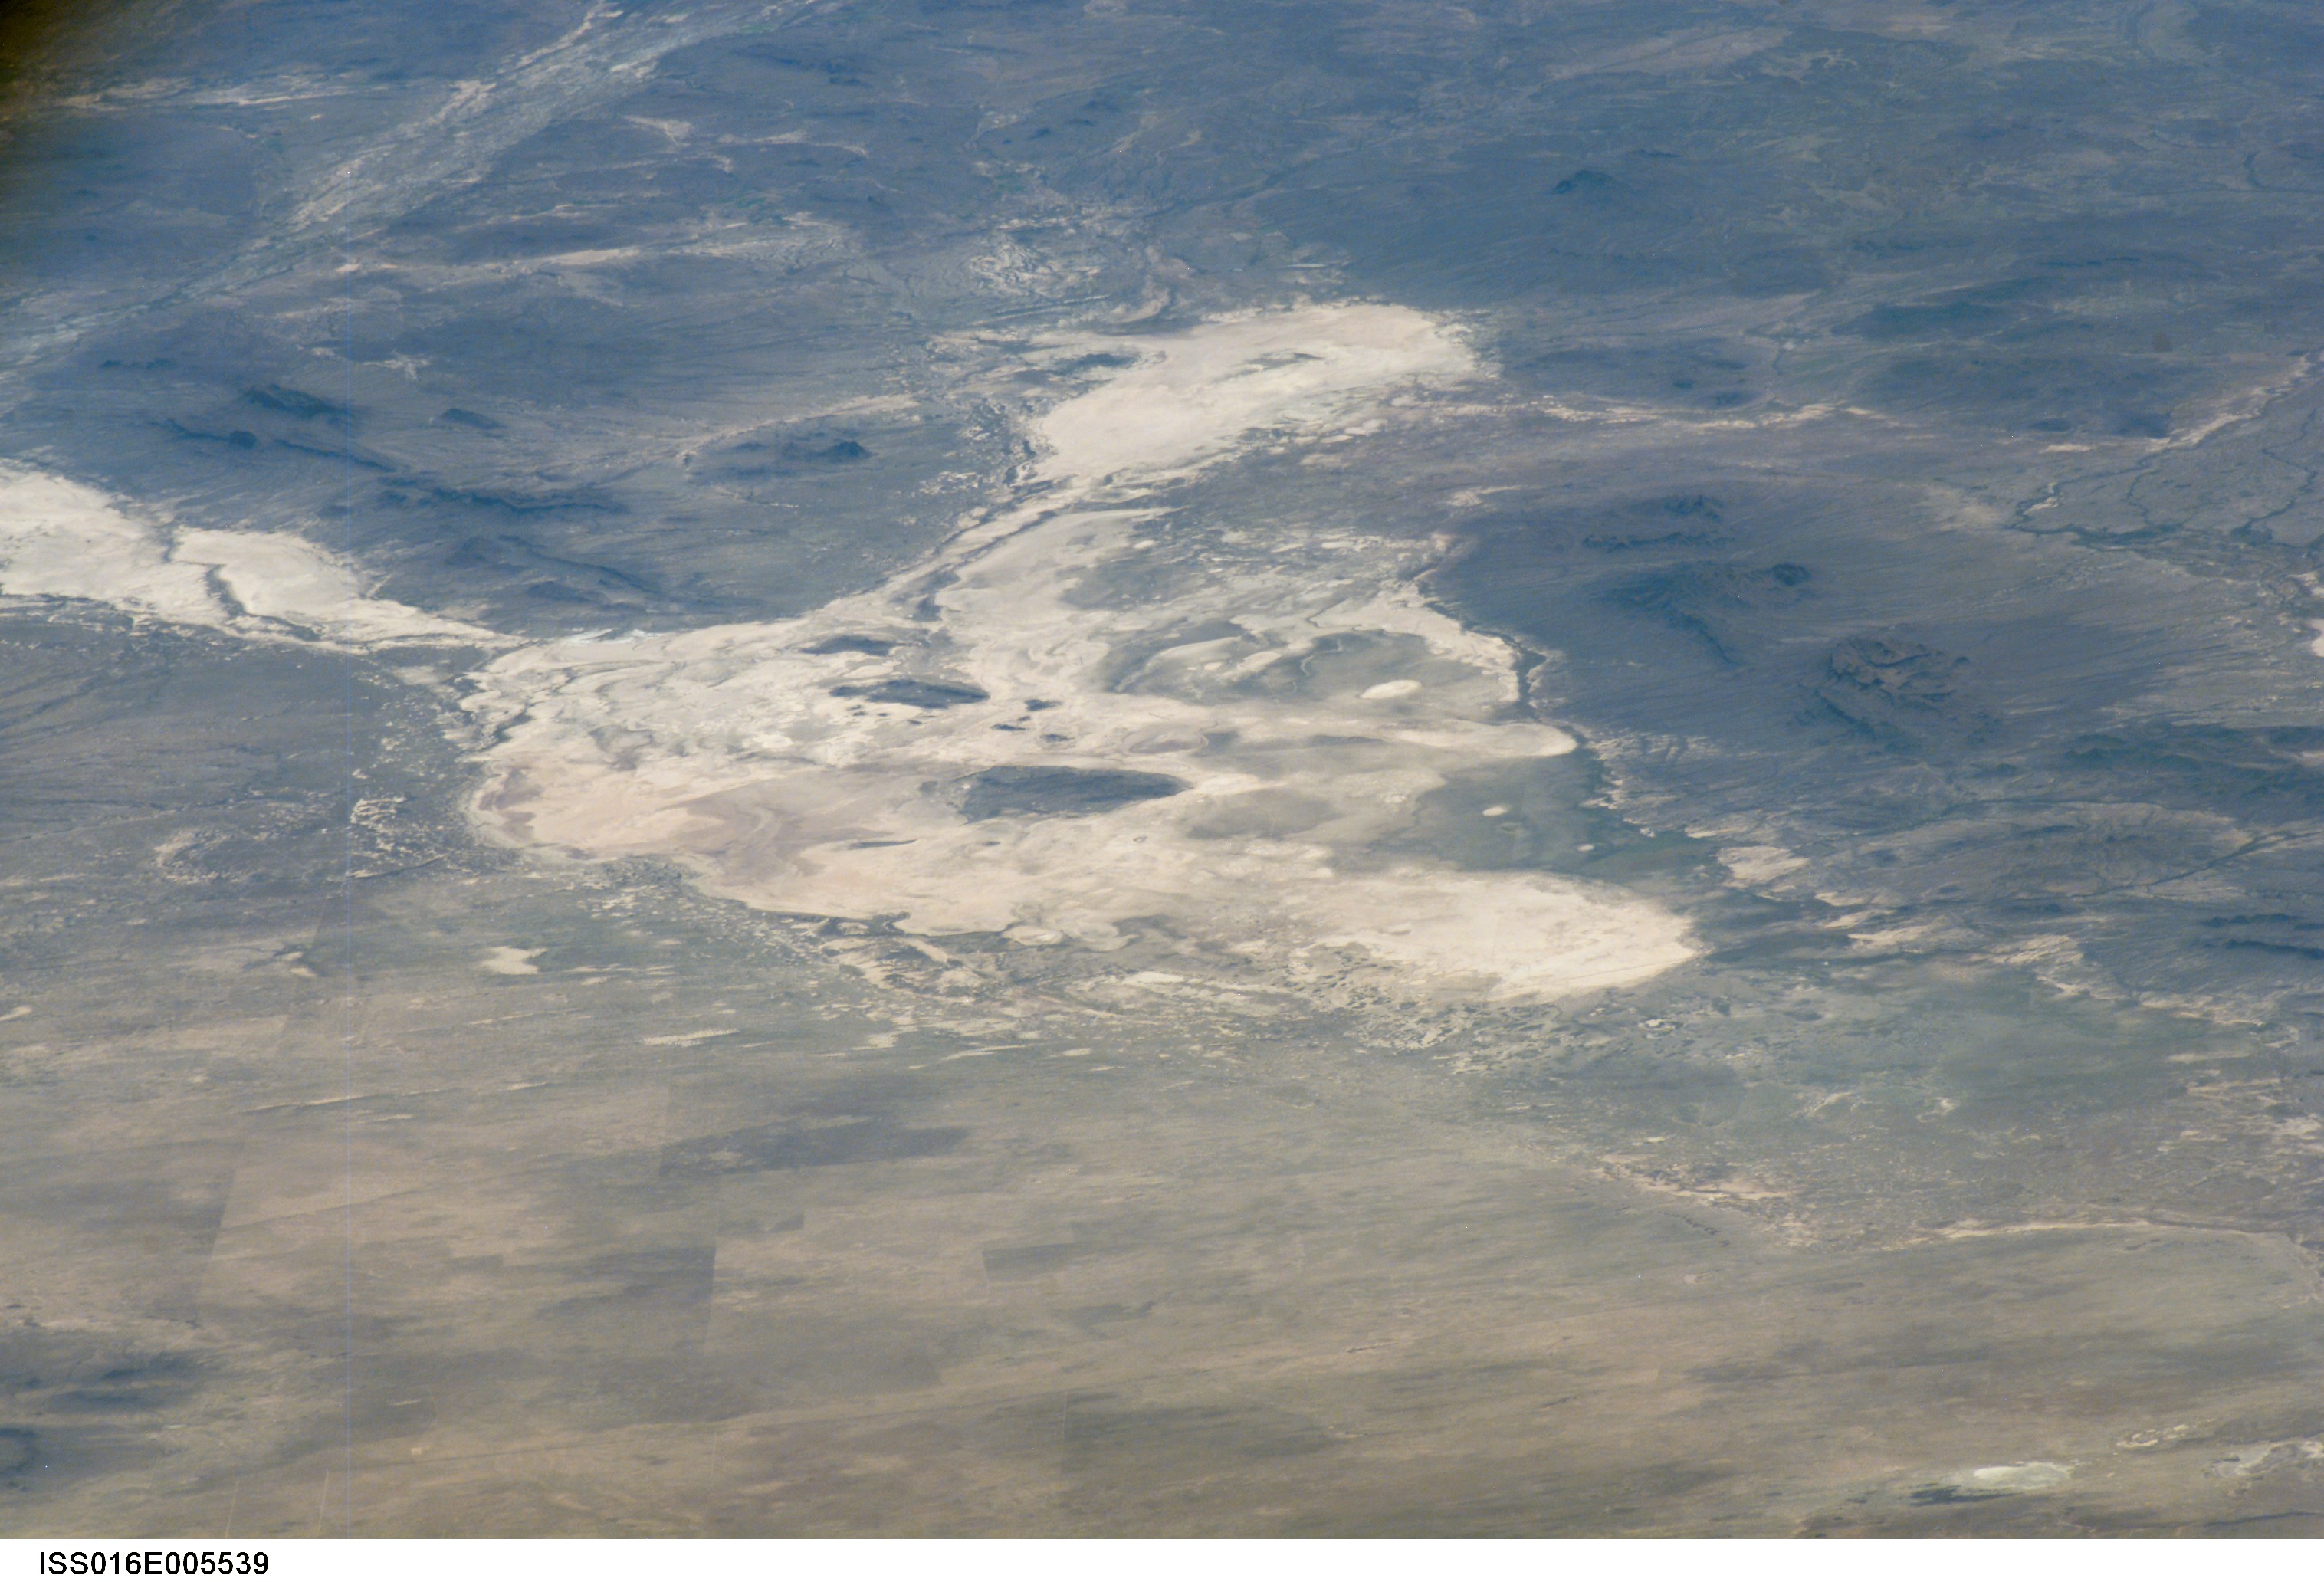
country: MEXICO
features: LAKE GUZMAN (DRY), MTS, DRAIN.
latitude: 31.1
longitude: -106.9
